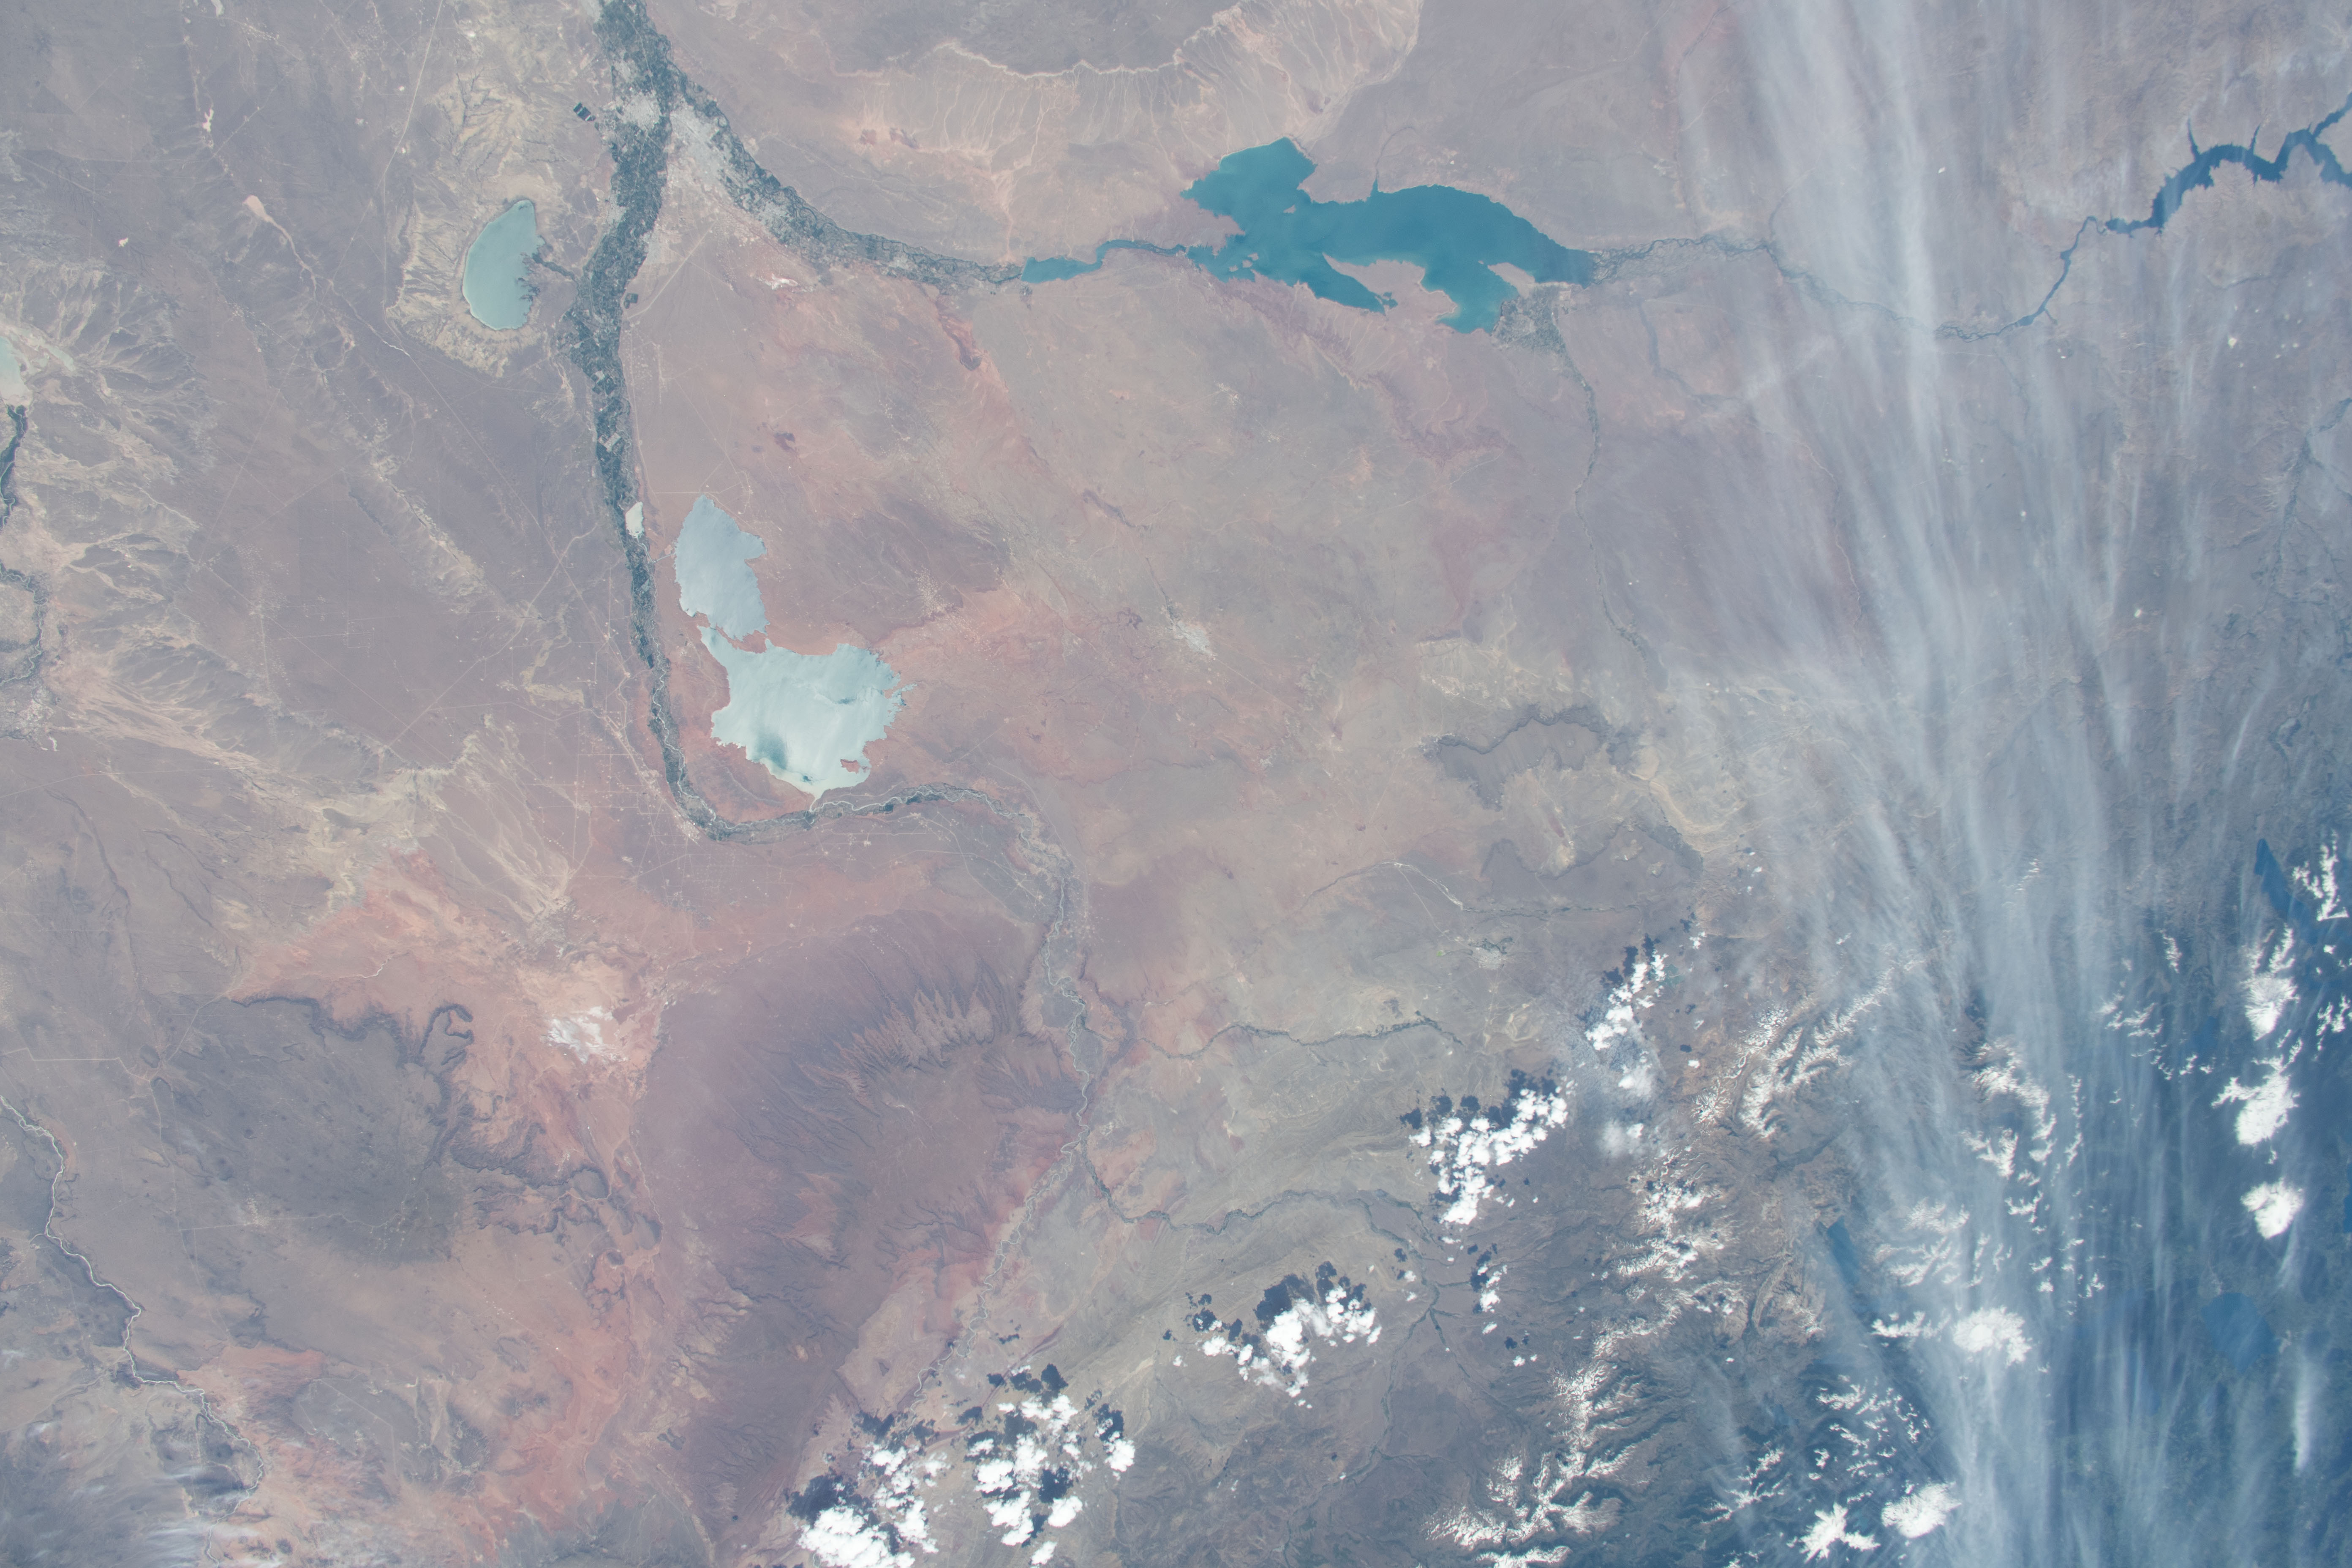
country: ARGENTINA
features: EMBALSE LOS BARREALES, CERROS COLORADOS COMPLEX, PELLEGRINI LAKE, EMBALSE EZEQUIEL RAMOS MEJIA
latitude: -39.0
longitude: -69.5
